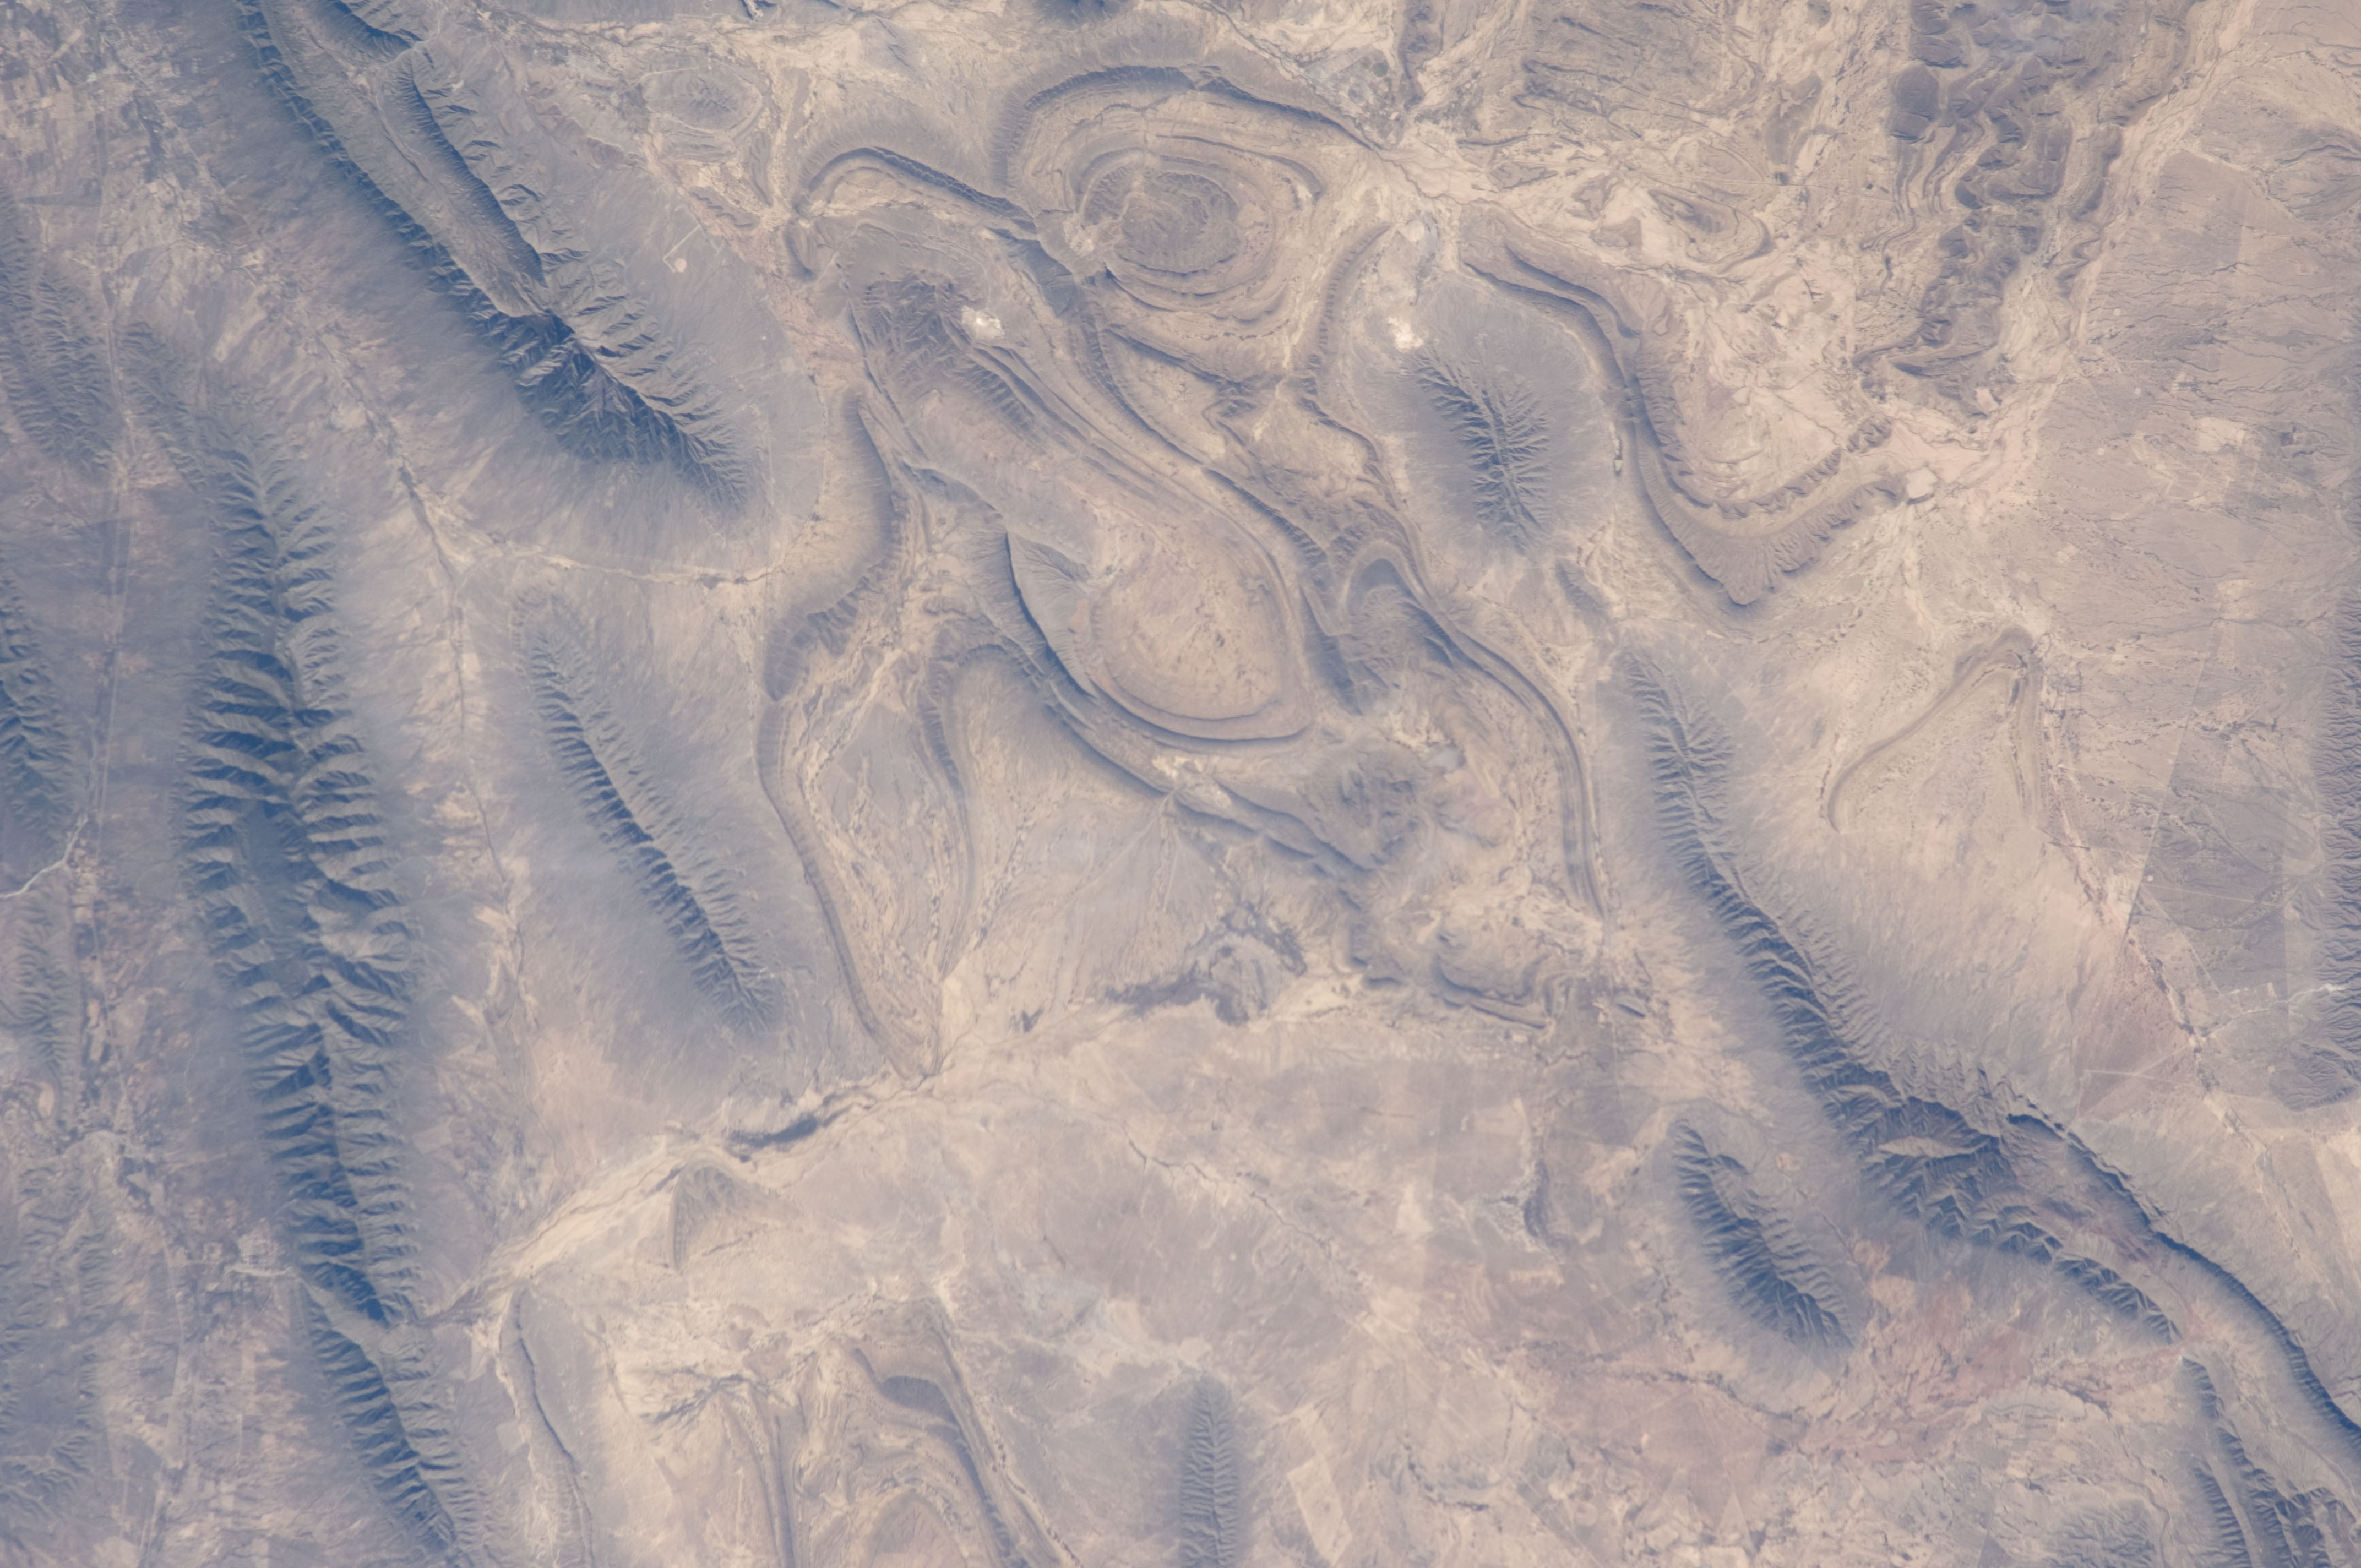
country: MEXICO
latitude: 26.3
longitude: -100.9
